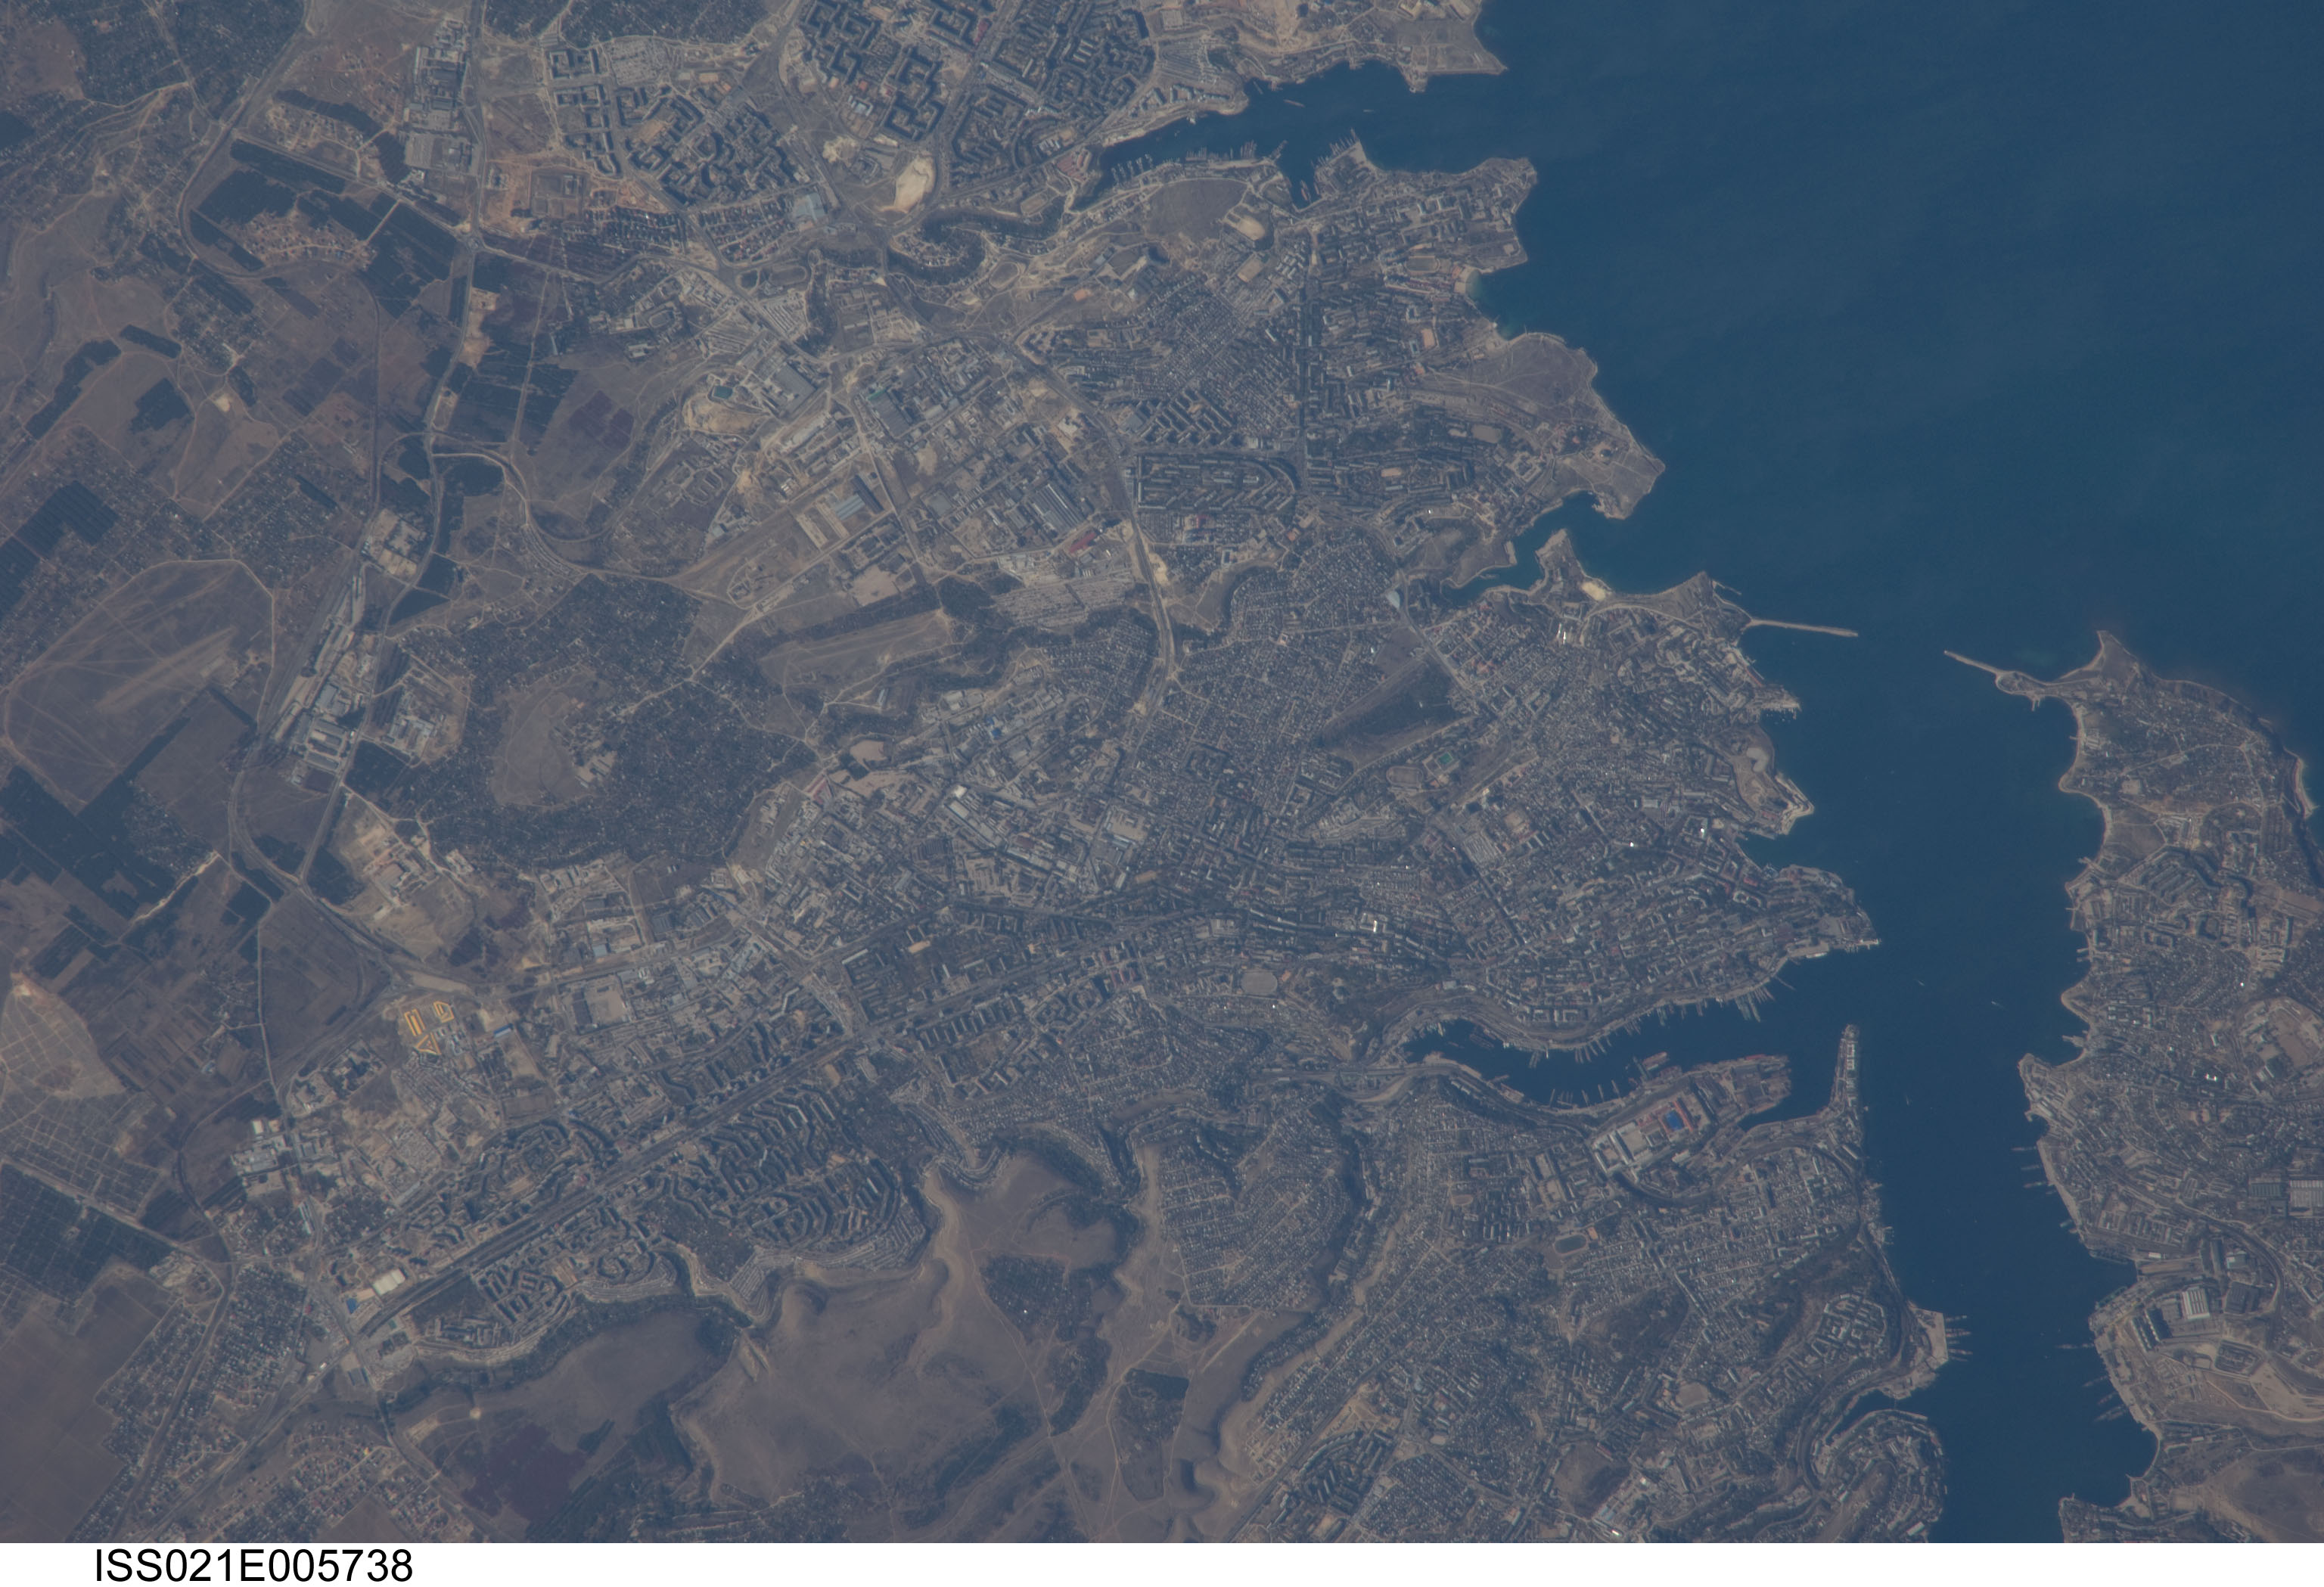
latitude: 44.6
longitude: 33.5
